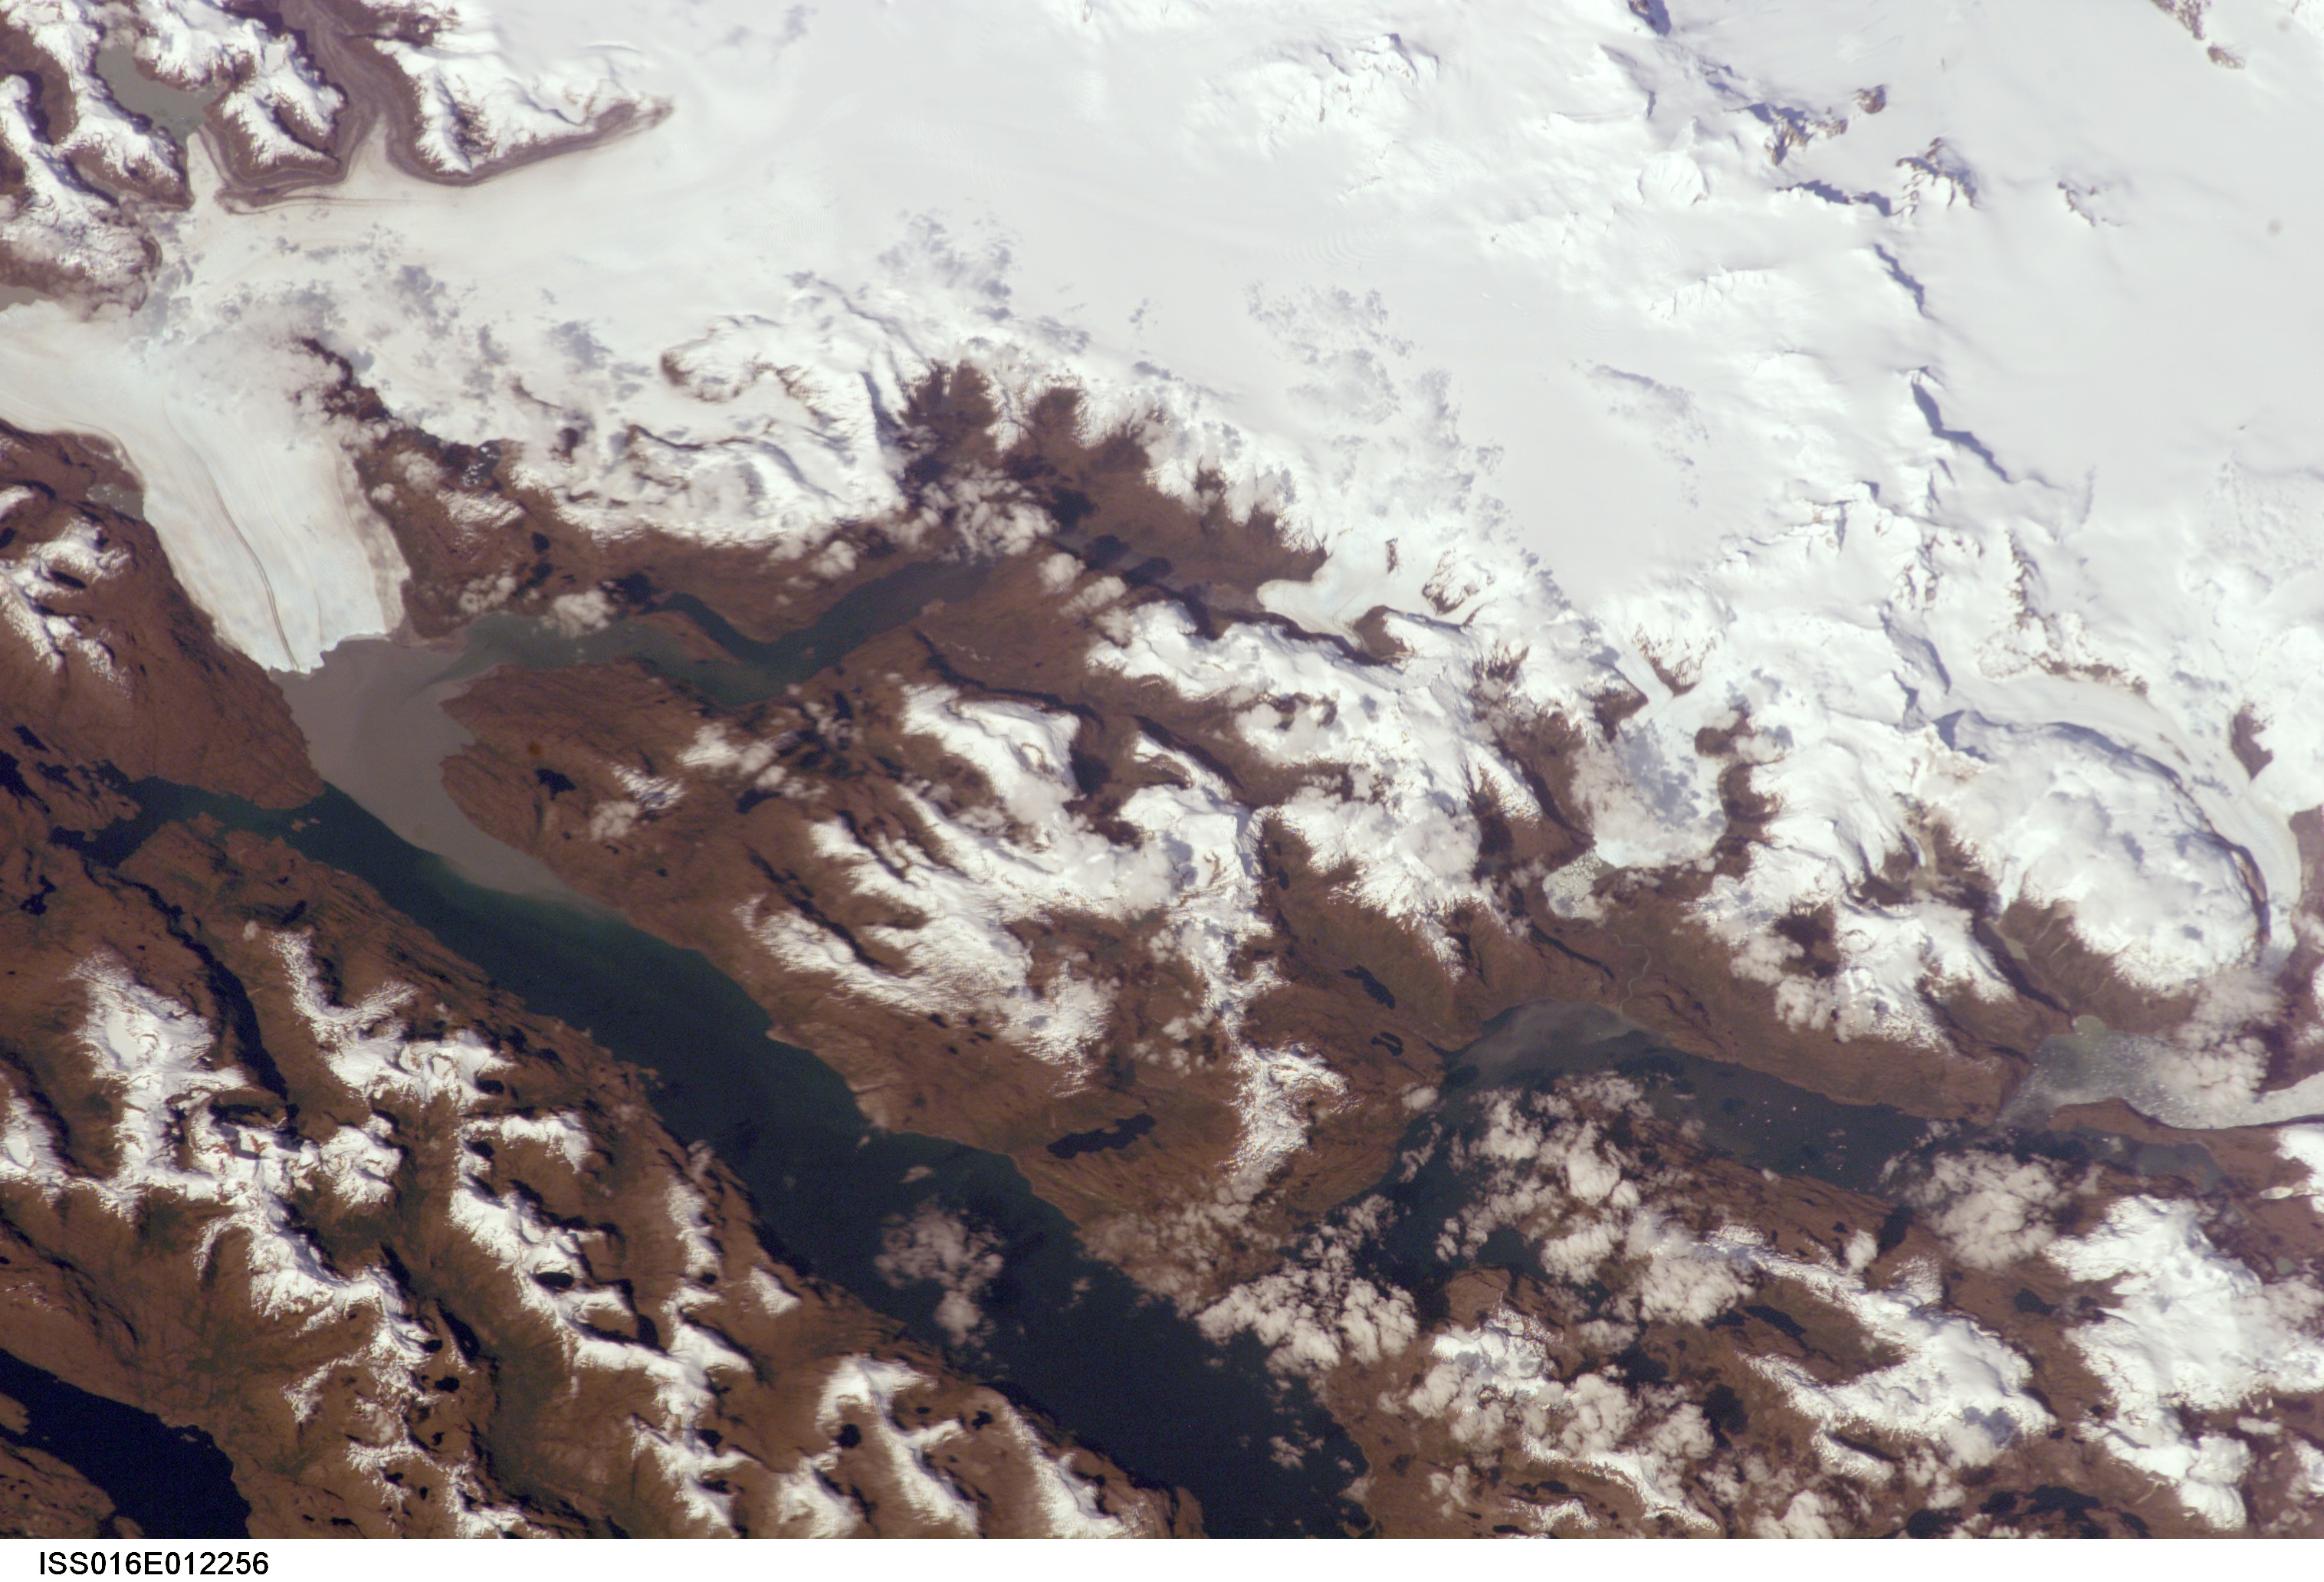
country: CHILE
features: BRUGGEN GLACIER, FJORDS
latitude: -49.5
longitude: -74.0
